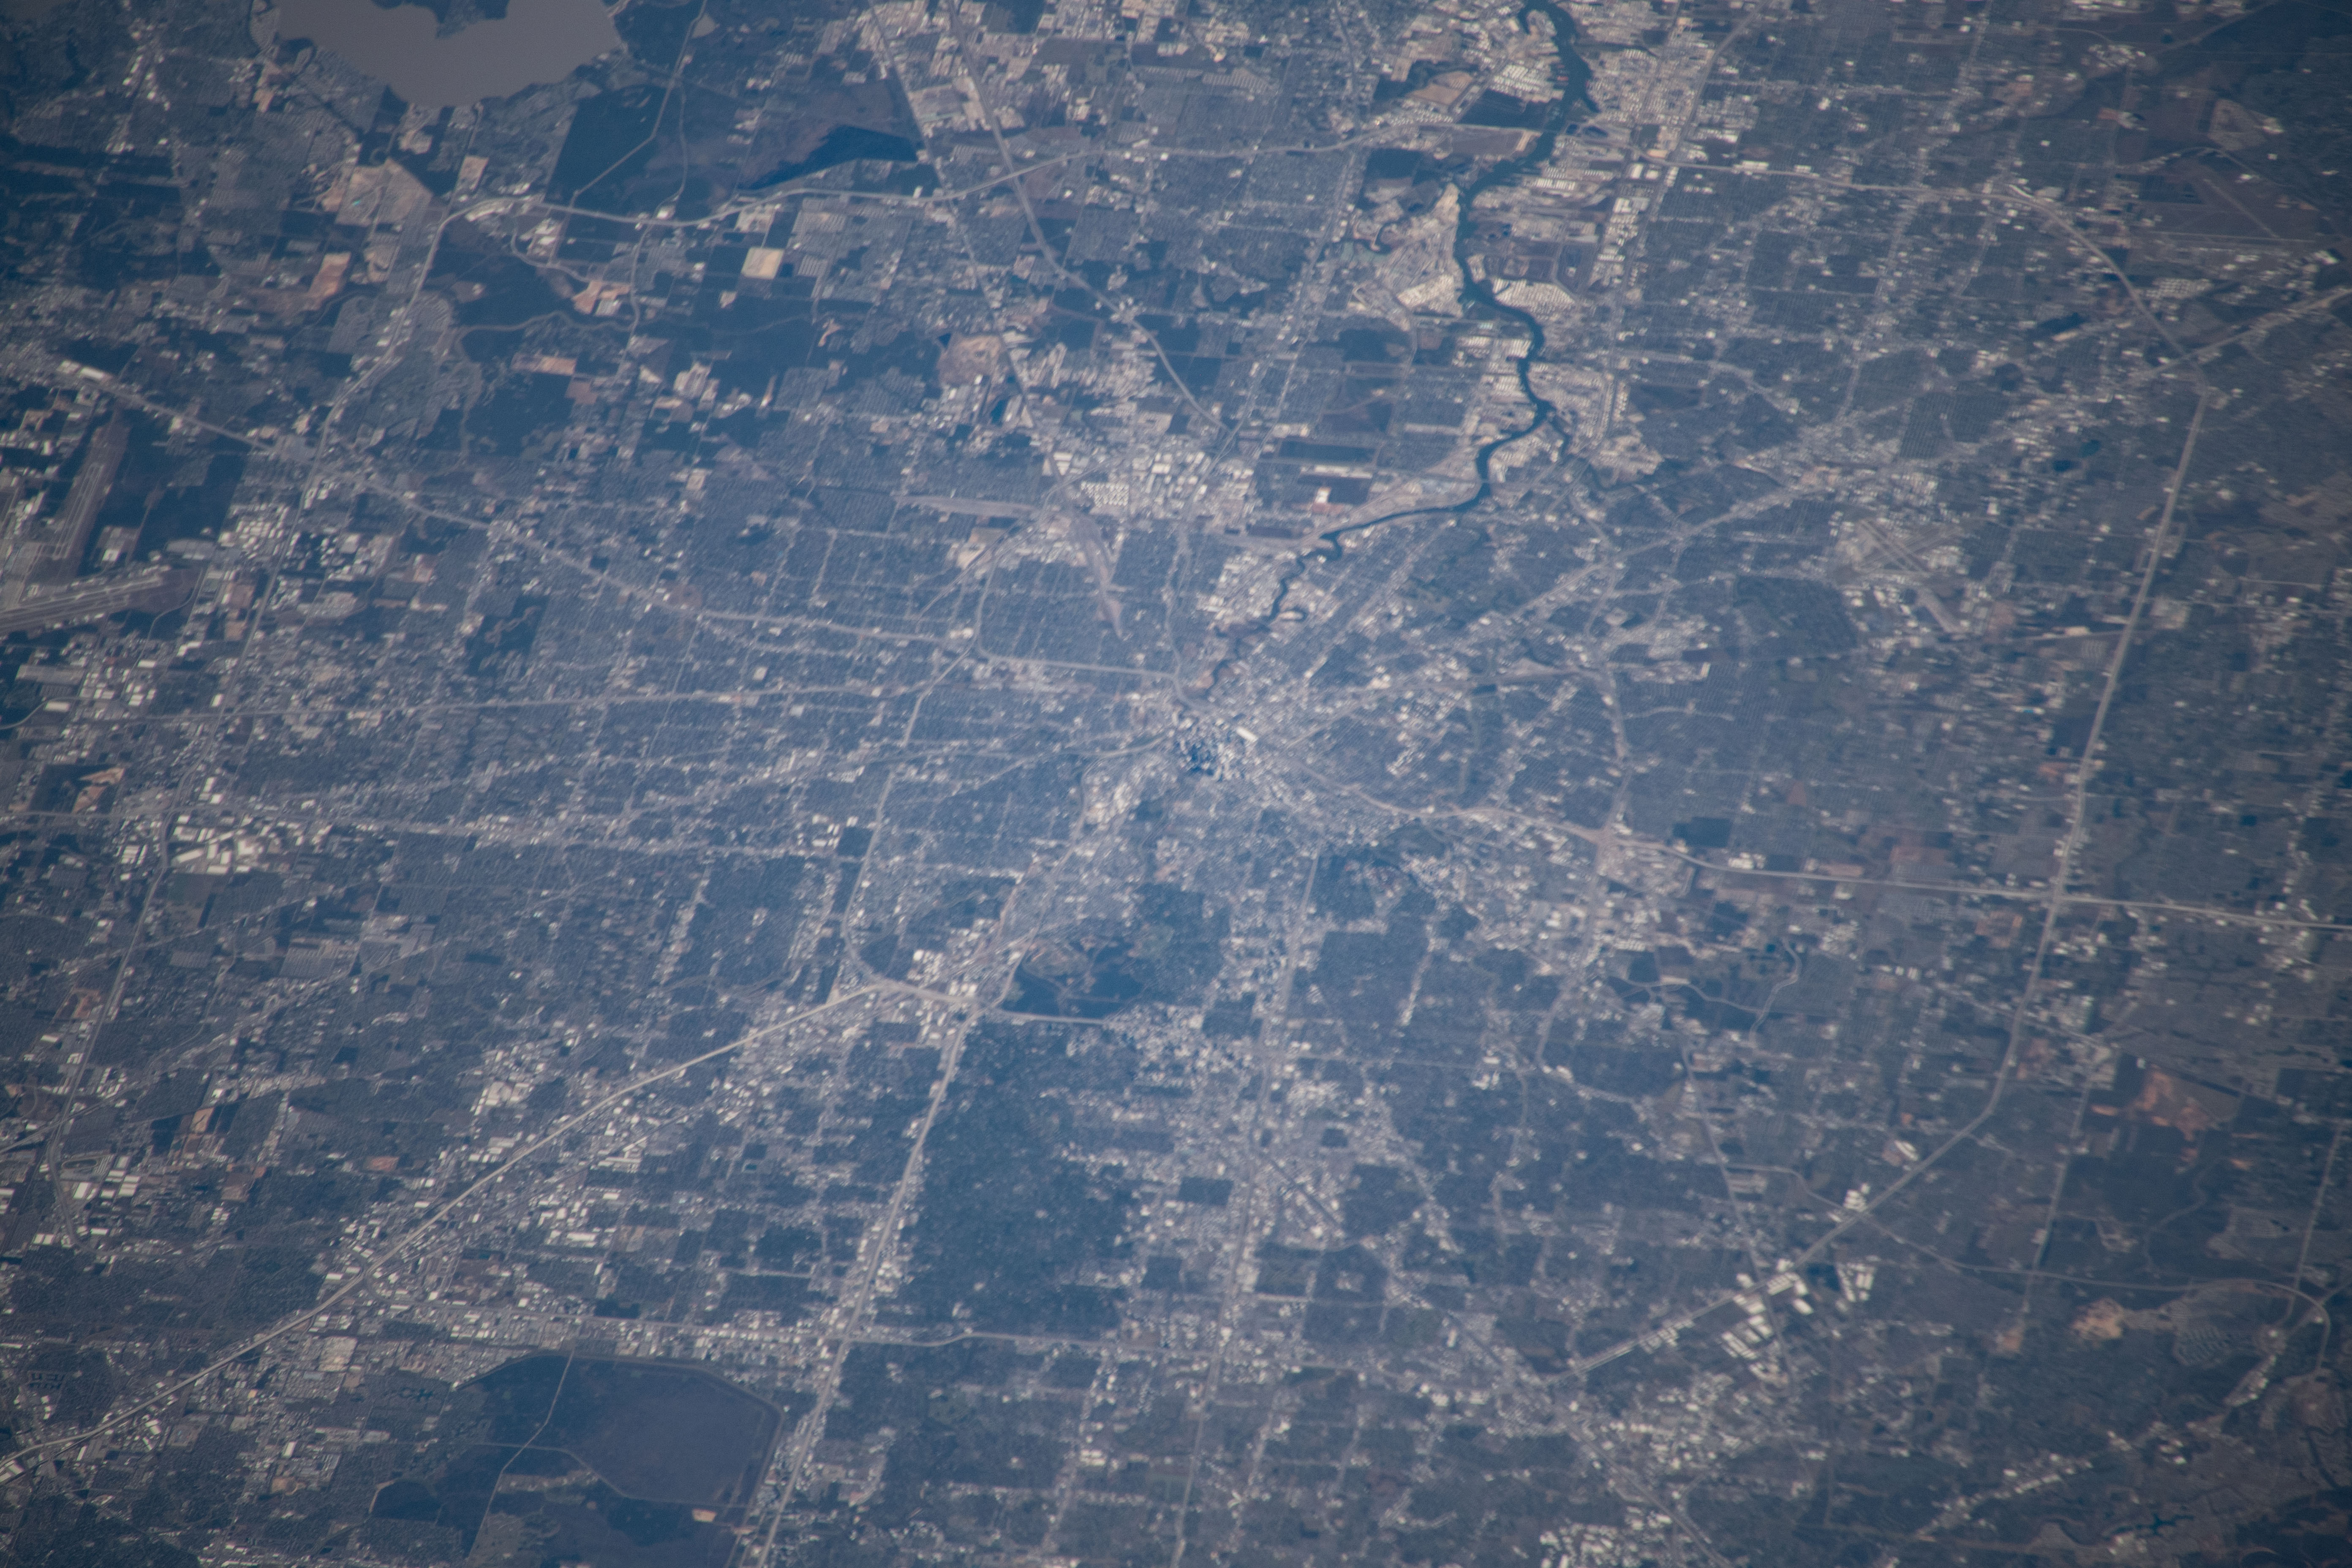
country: USA-TEXAS
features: HOUSTON,BUFFALO BAYOU
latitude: 29.8
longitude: -95.4
